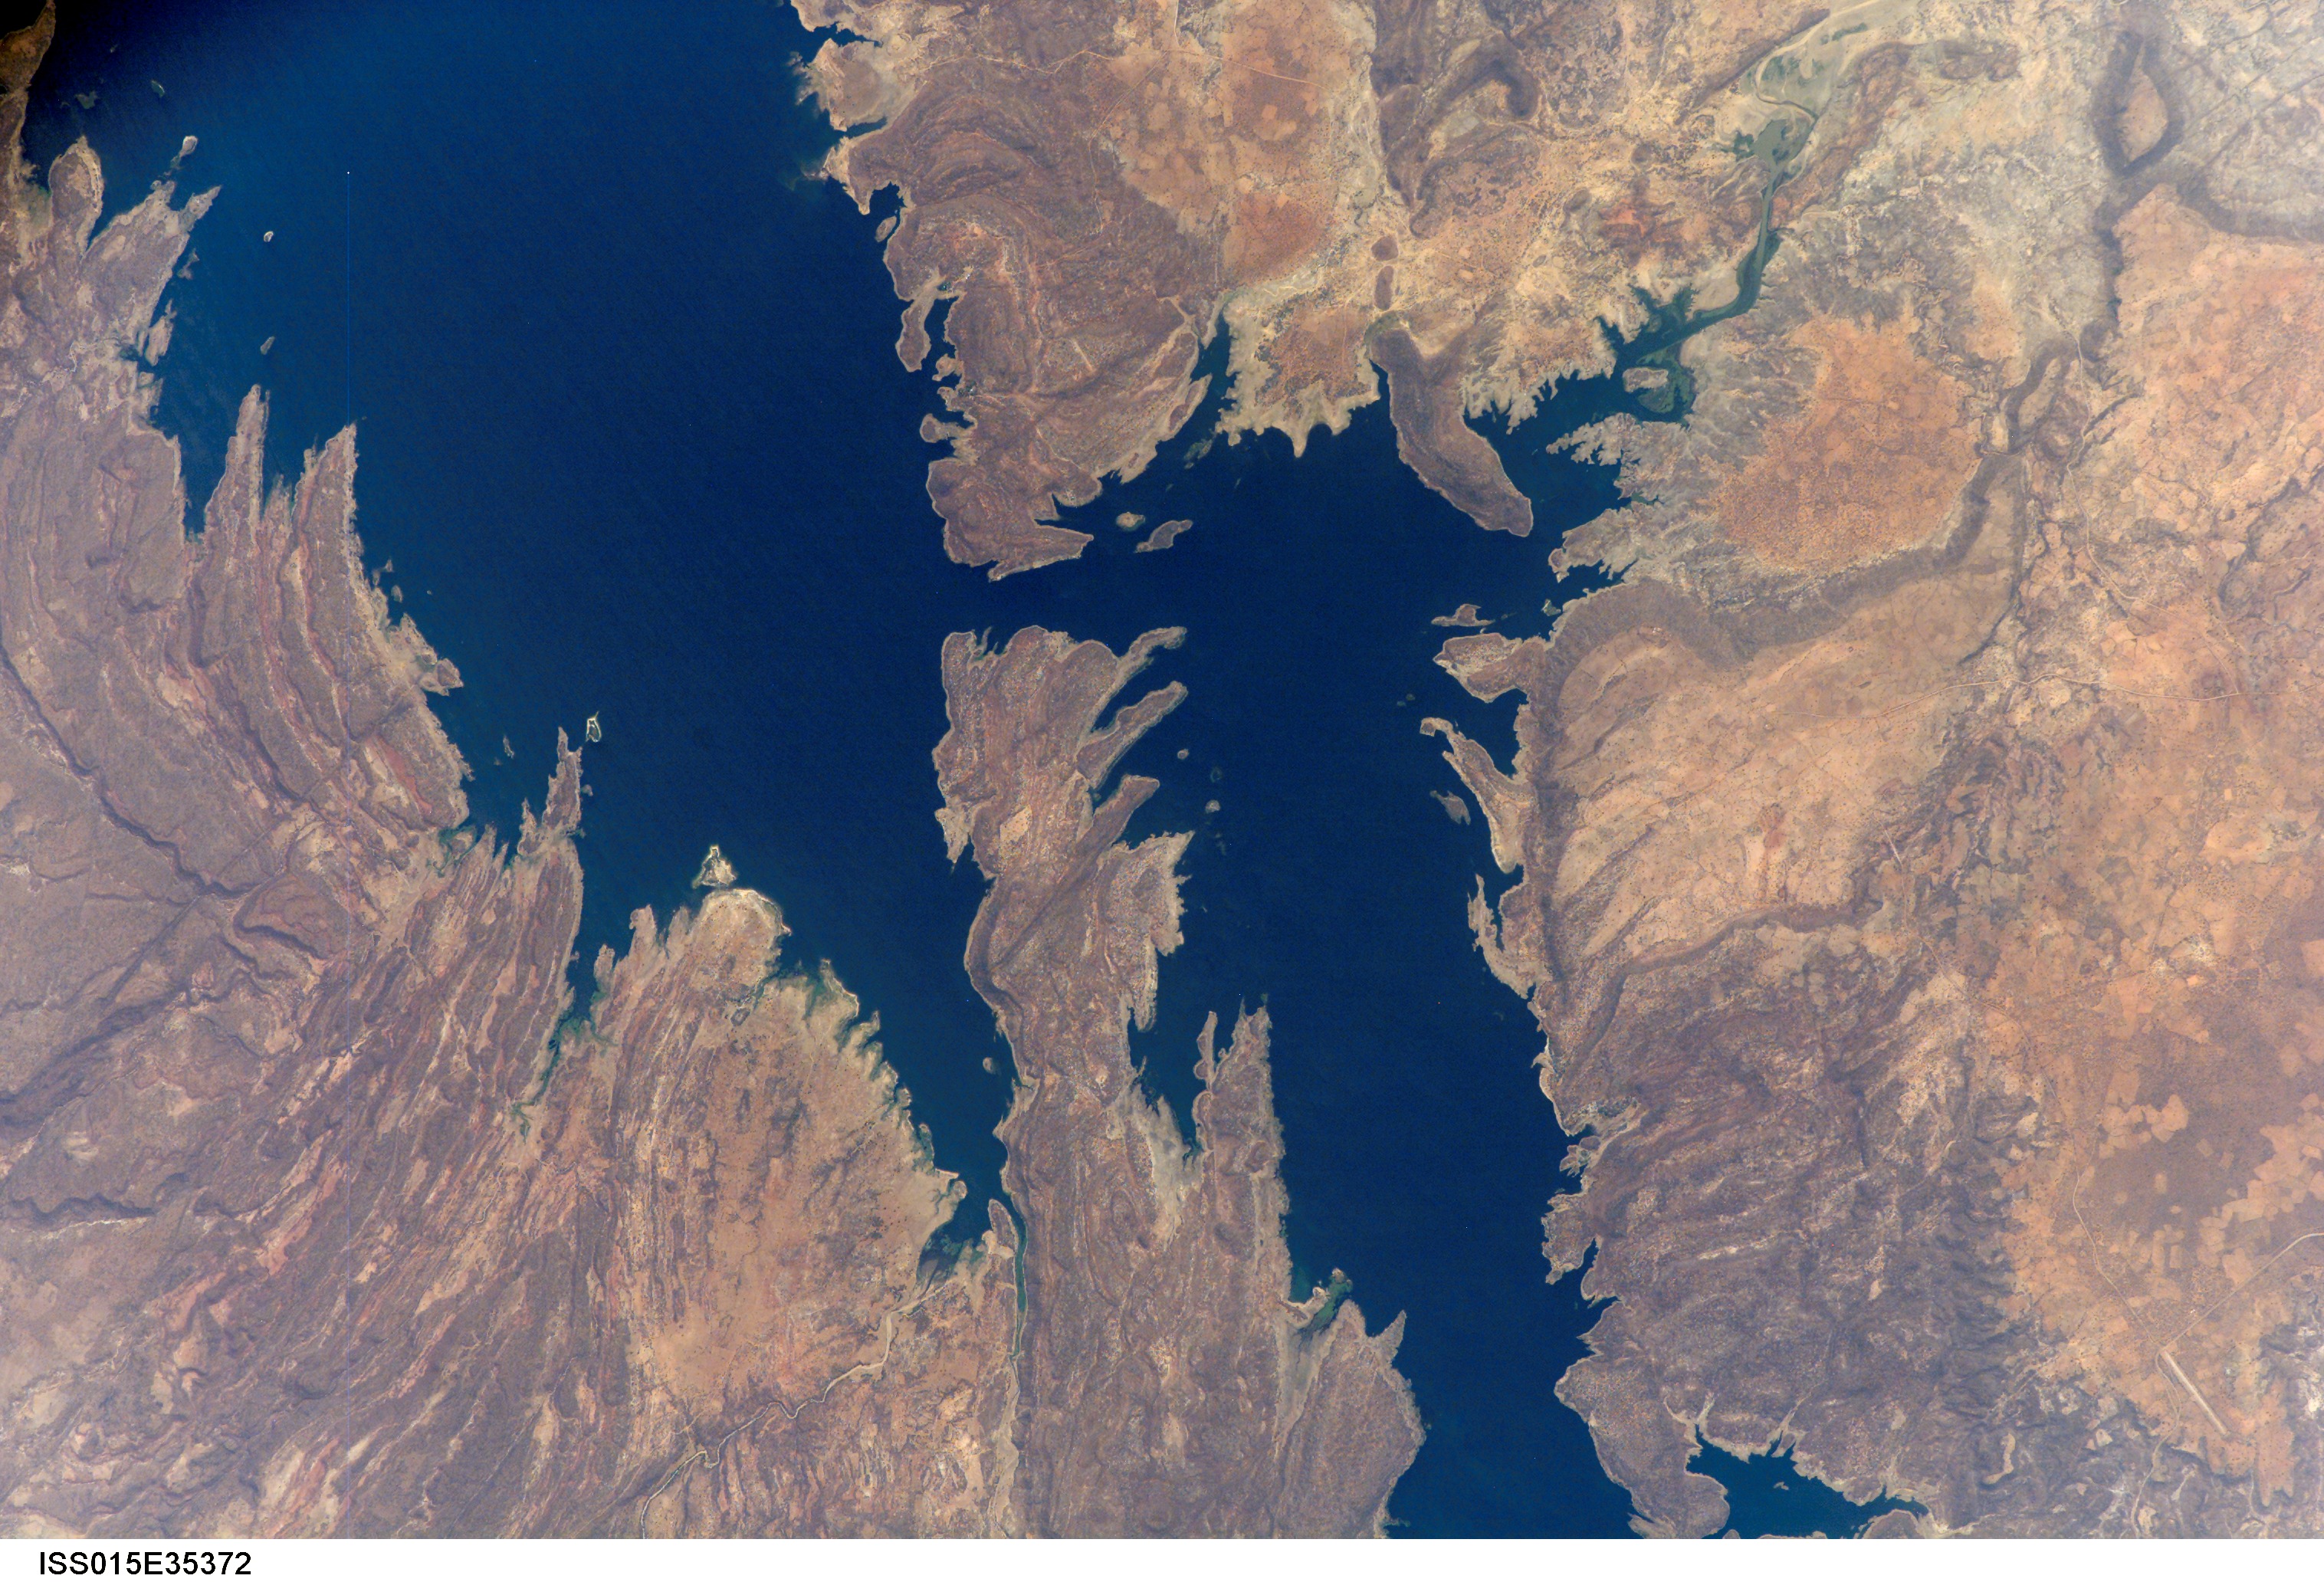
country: ZAMBIA
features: SOUTH LAKE KARIBA
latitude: -17.8
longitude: 27.1
